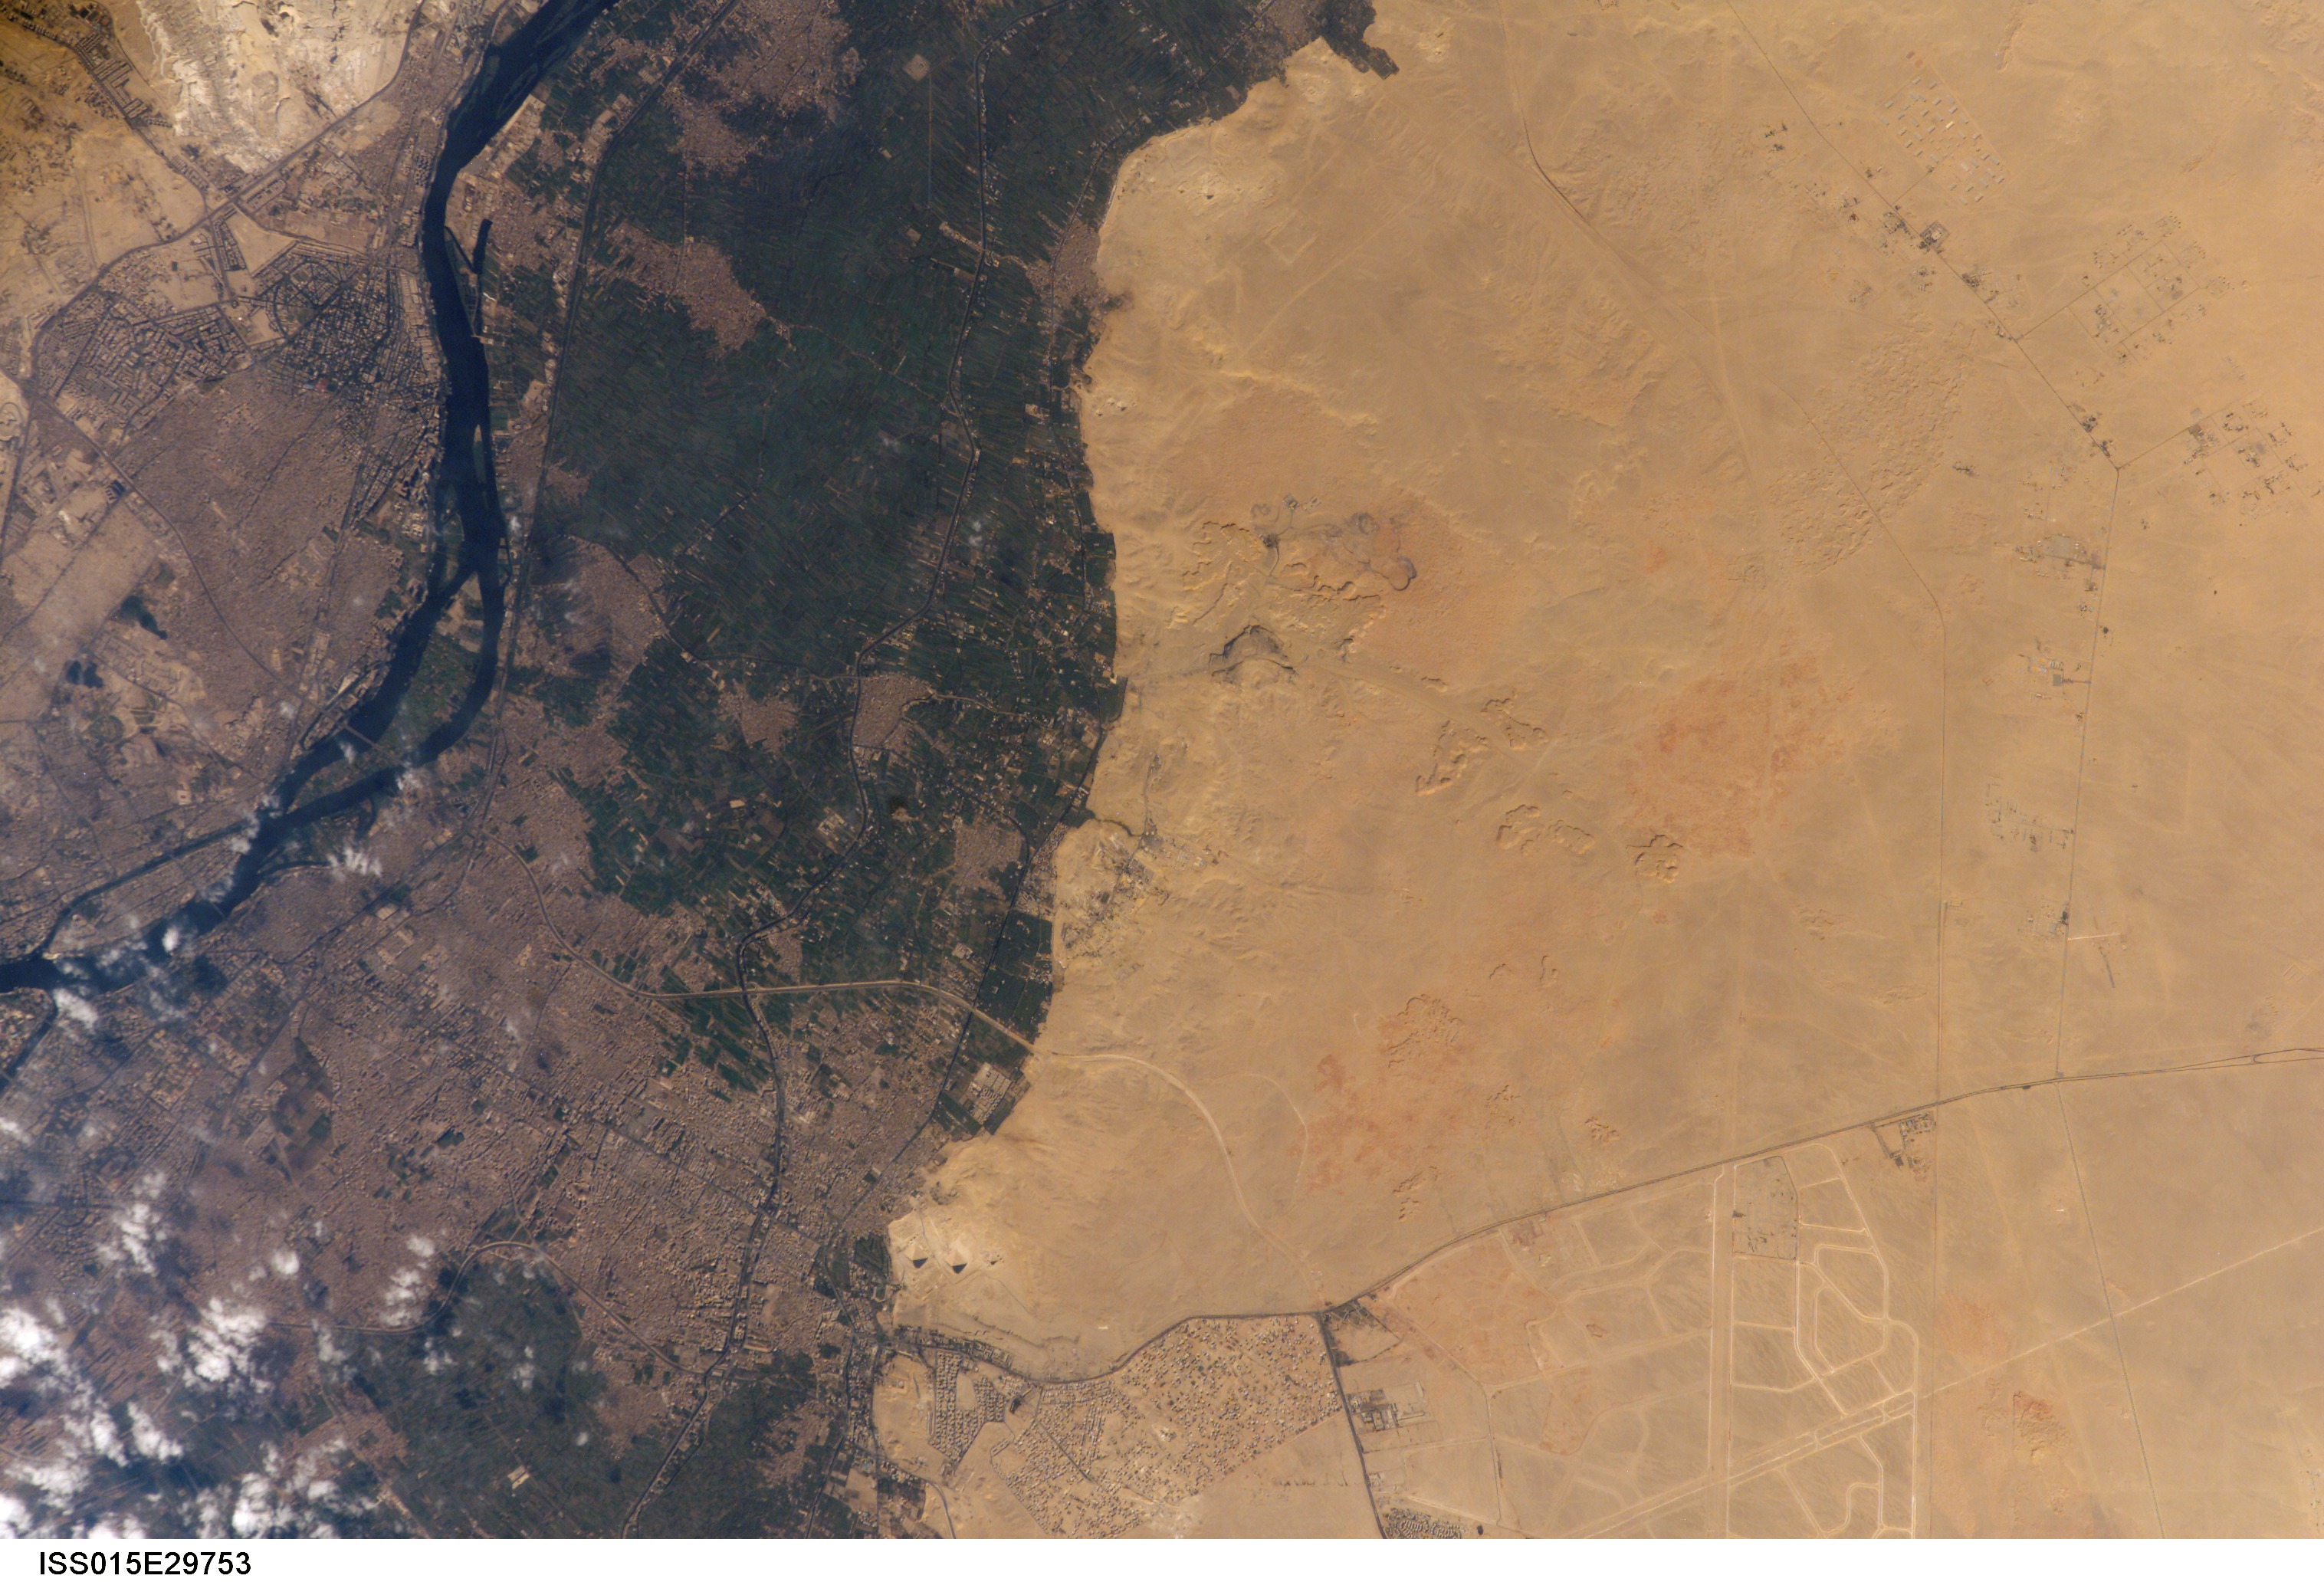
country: EGYPT
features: EL GIZA, PYRAMIDS, NILE RIVER
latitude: 30.0
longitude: 31.1
